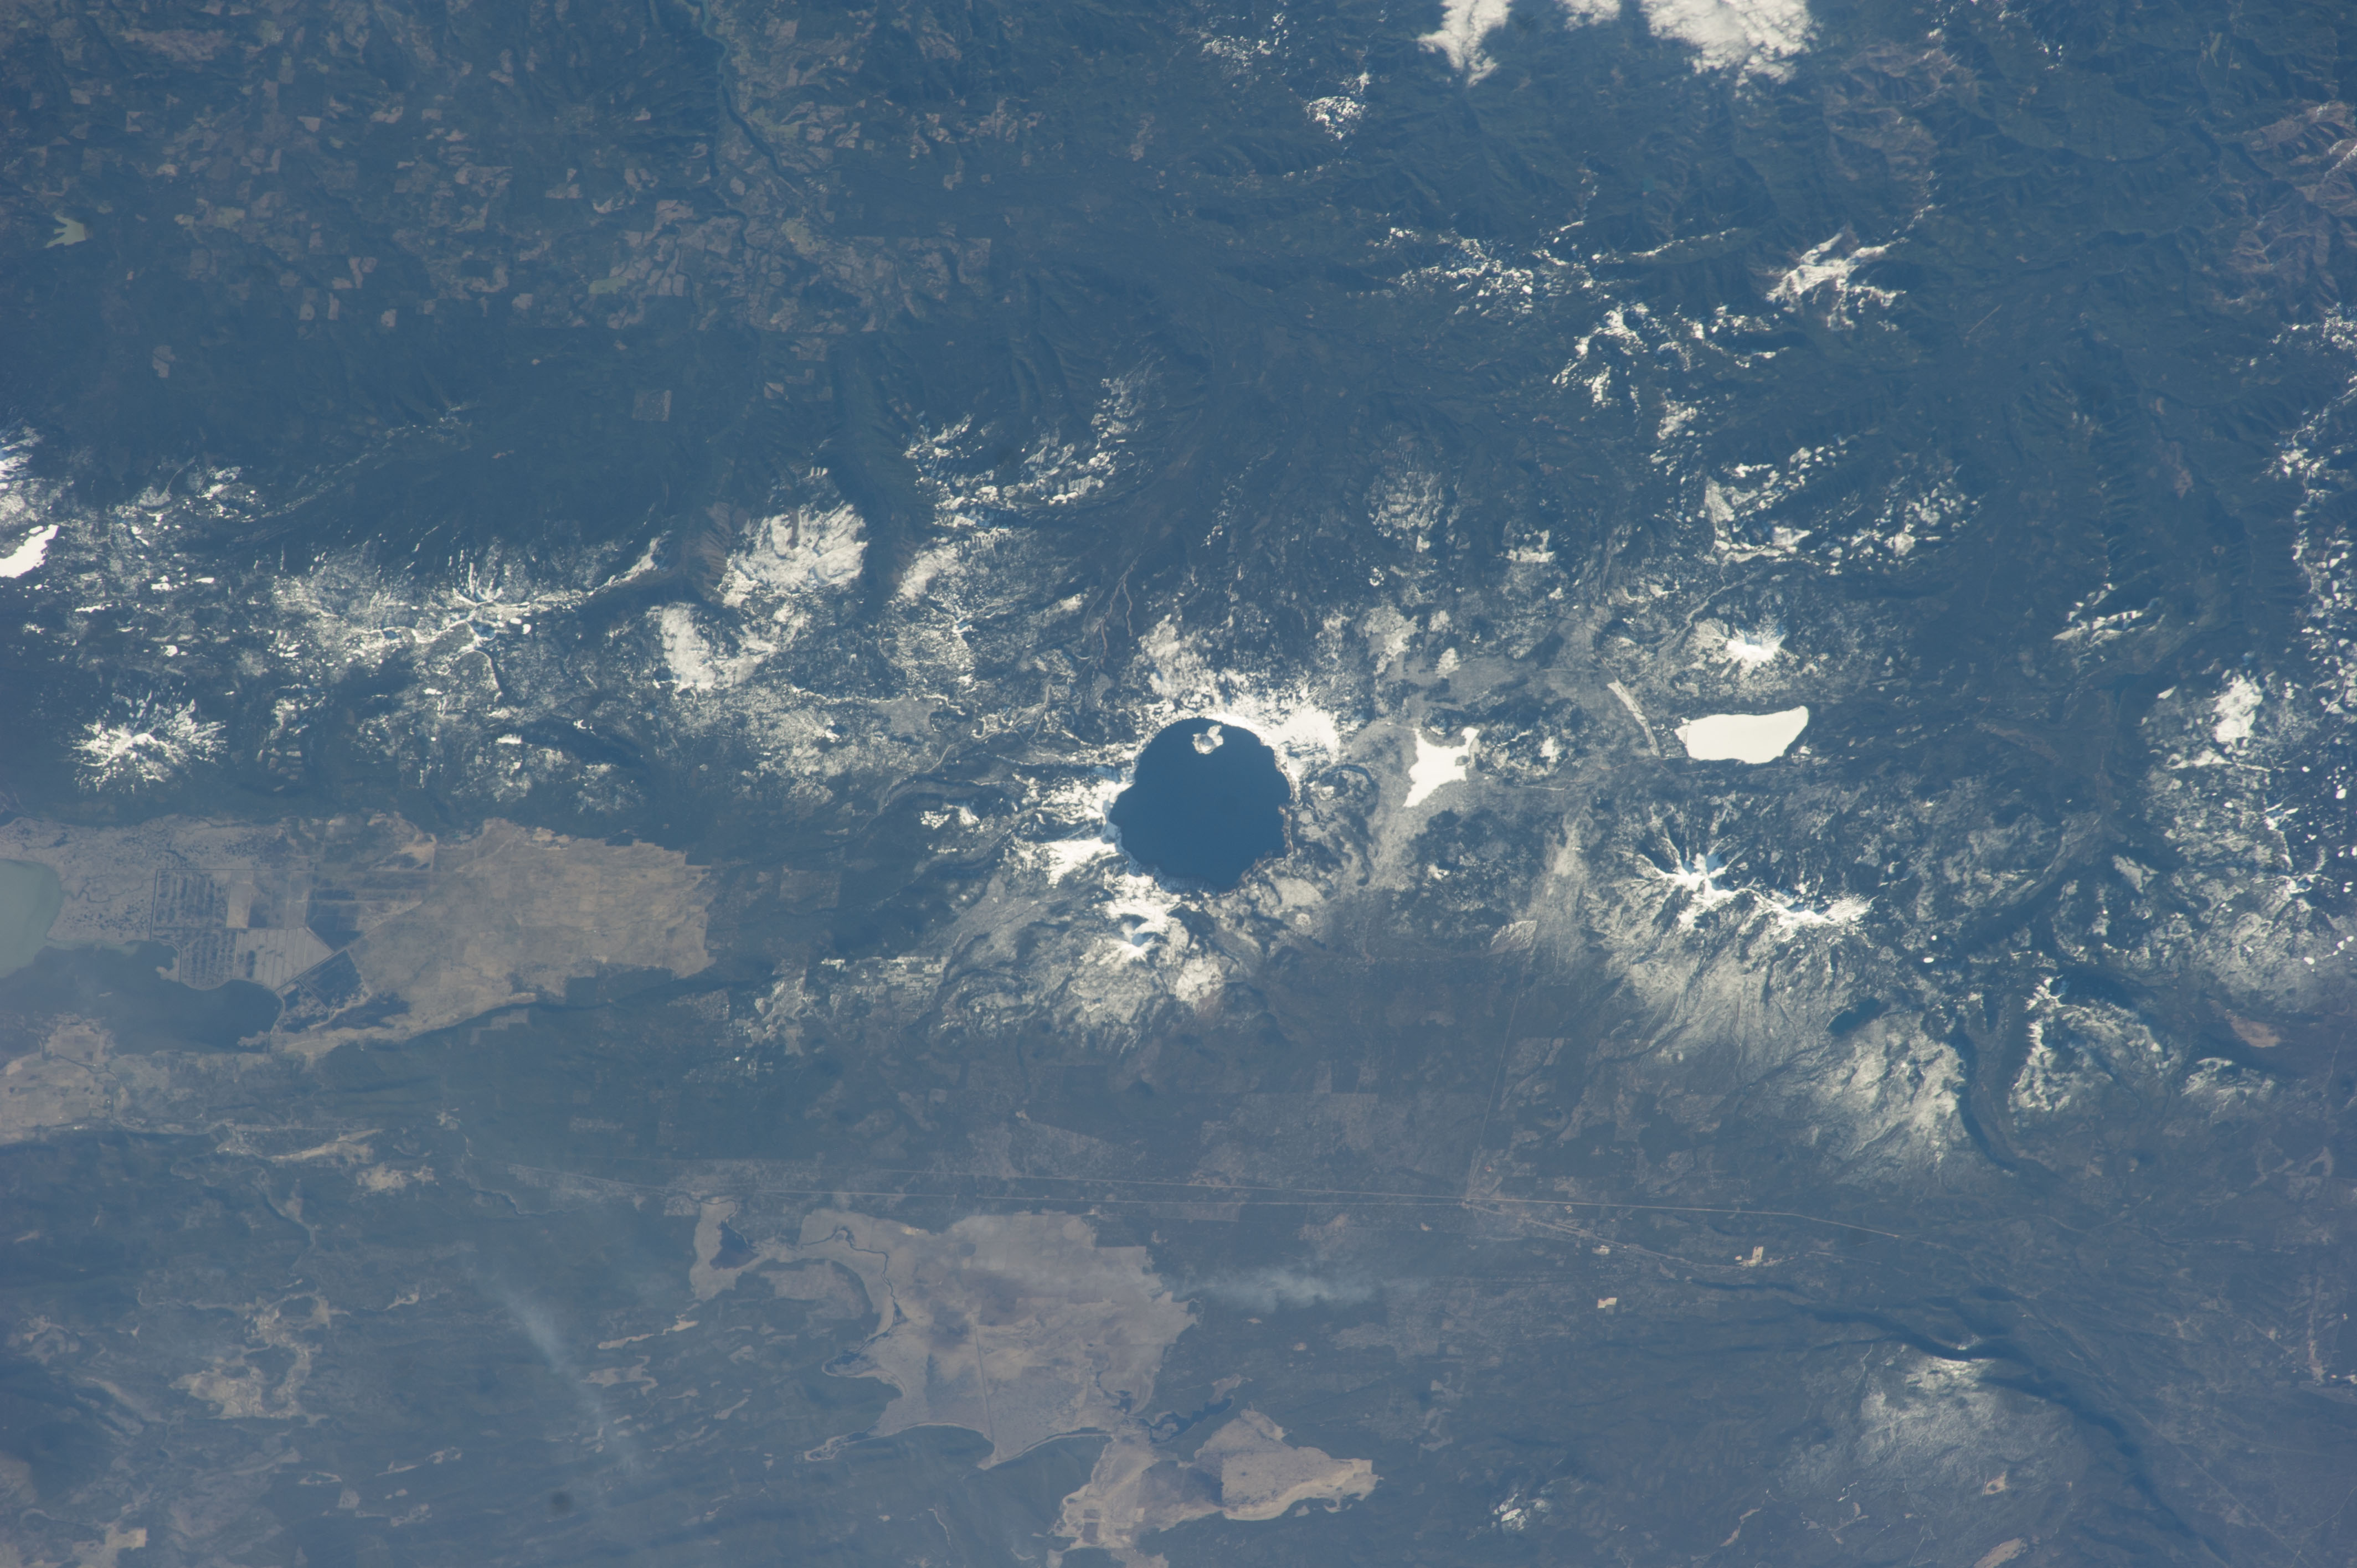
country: USA-OREGON
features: CRATER LAKE, MT SCOTT, WIZARD ISLAND, FOREST, MOUNTAINS
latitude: 42.9
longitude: -122.1
